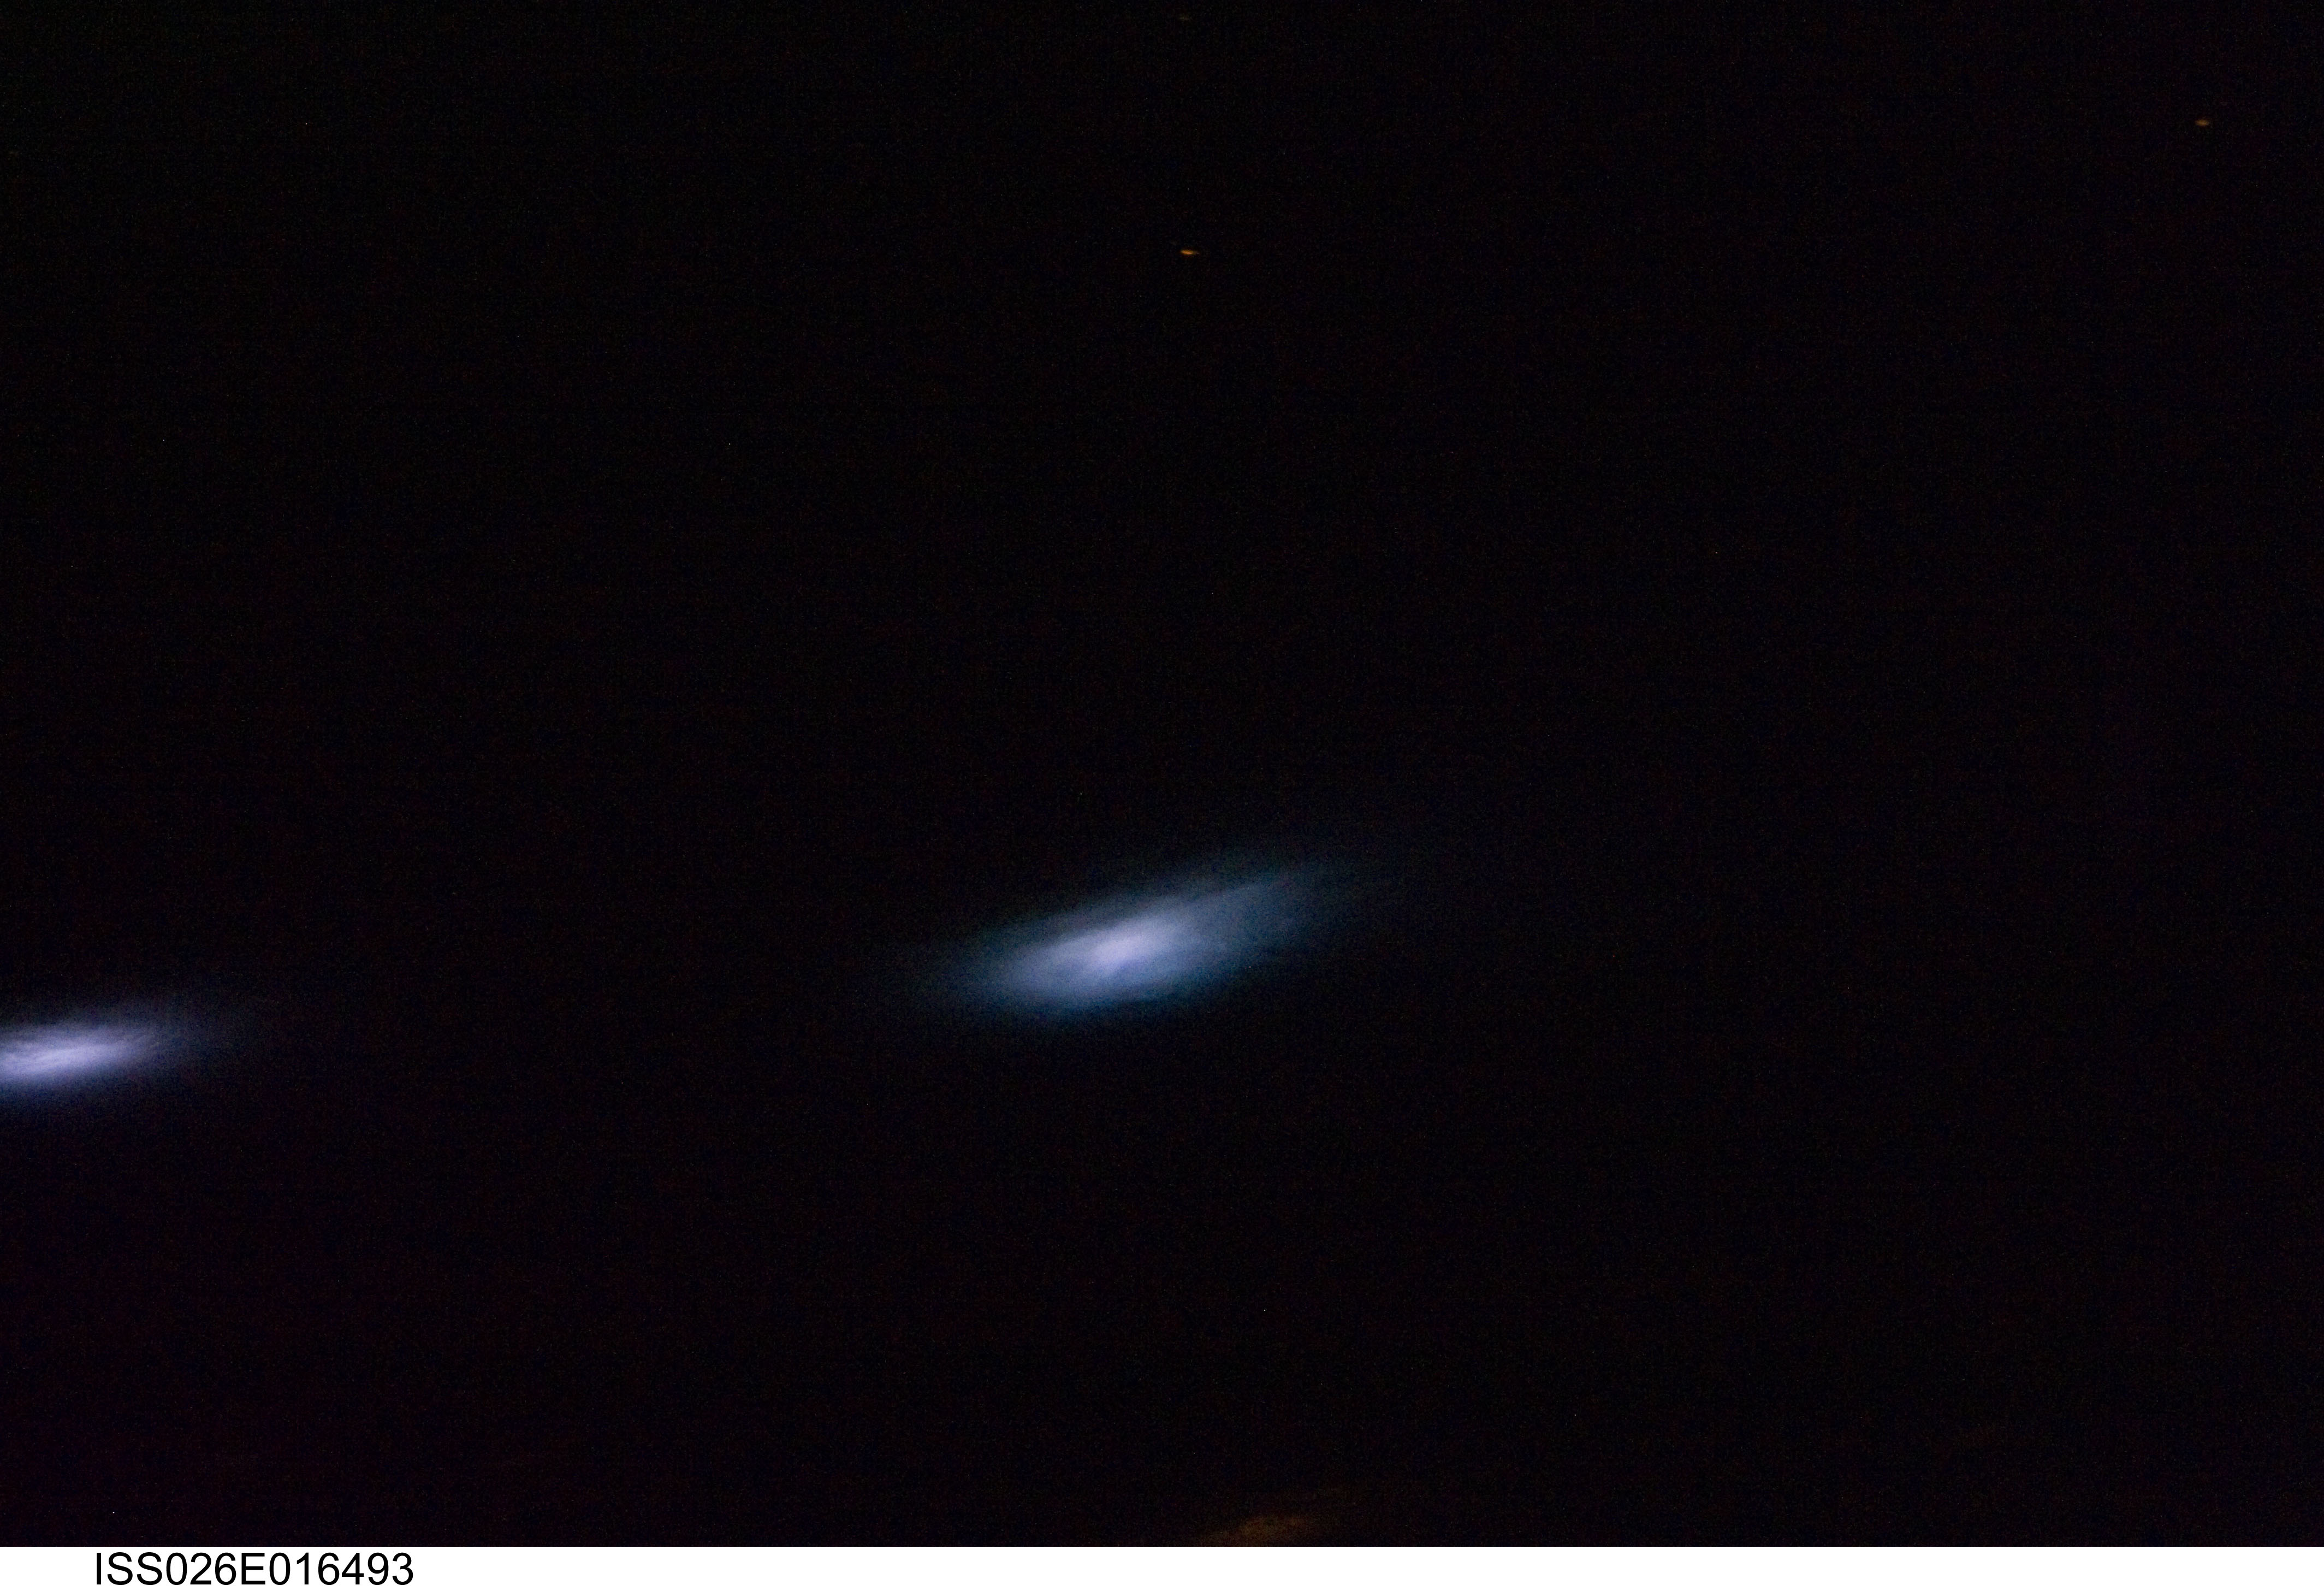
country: SOUTH AMERICA
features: CONVECTIVE CLOUDS, LIGHTNING, SMALL CITIES AT NIGHT
